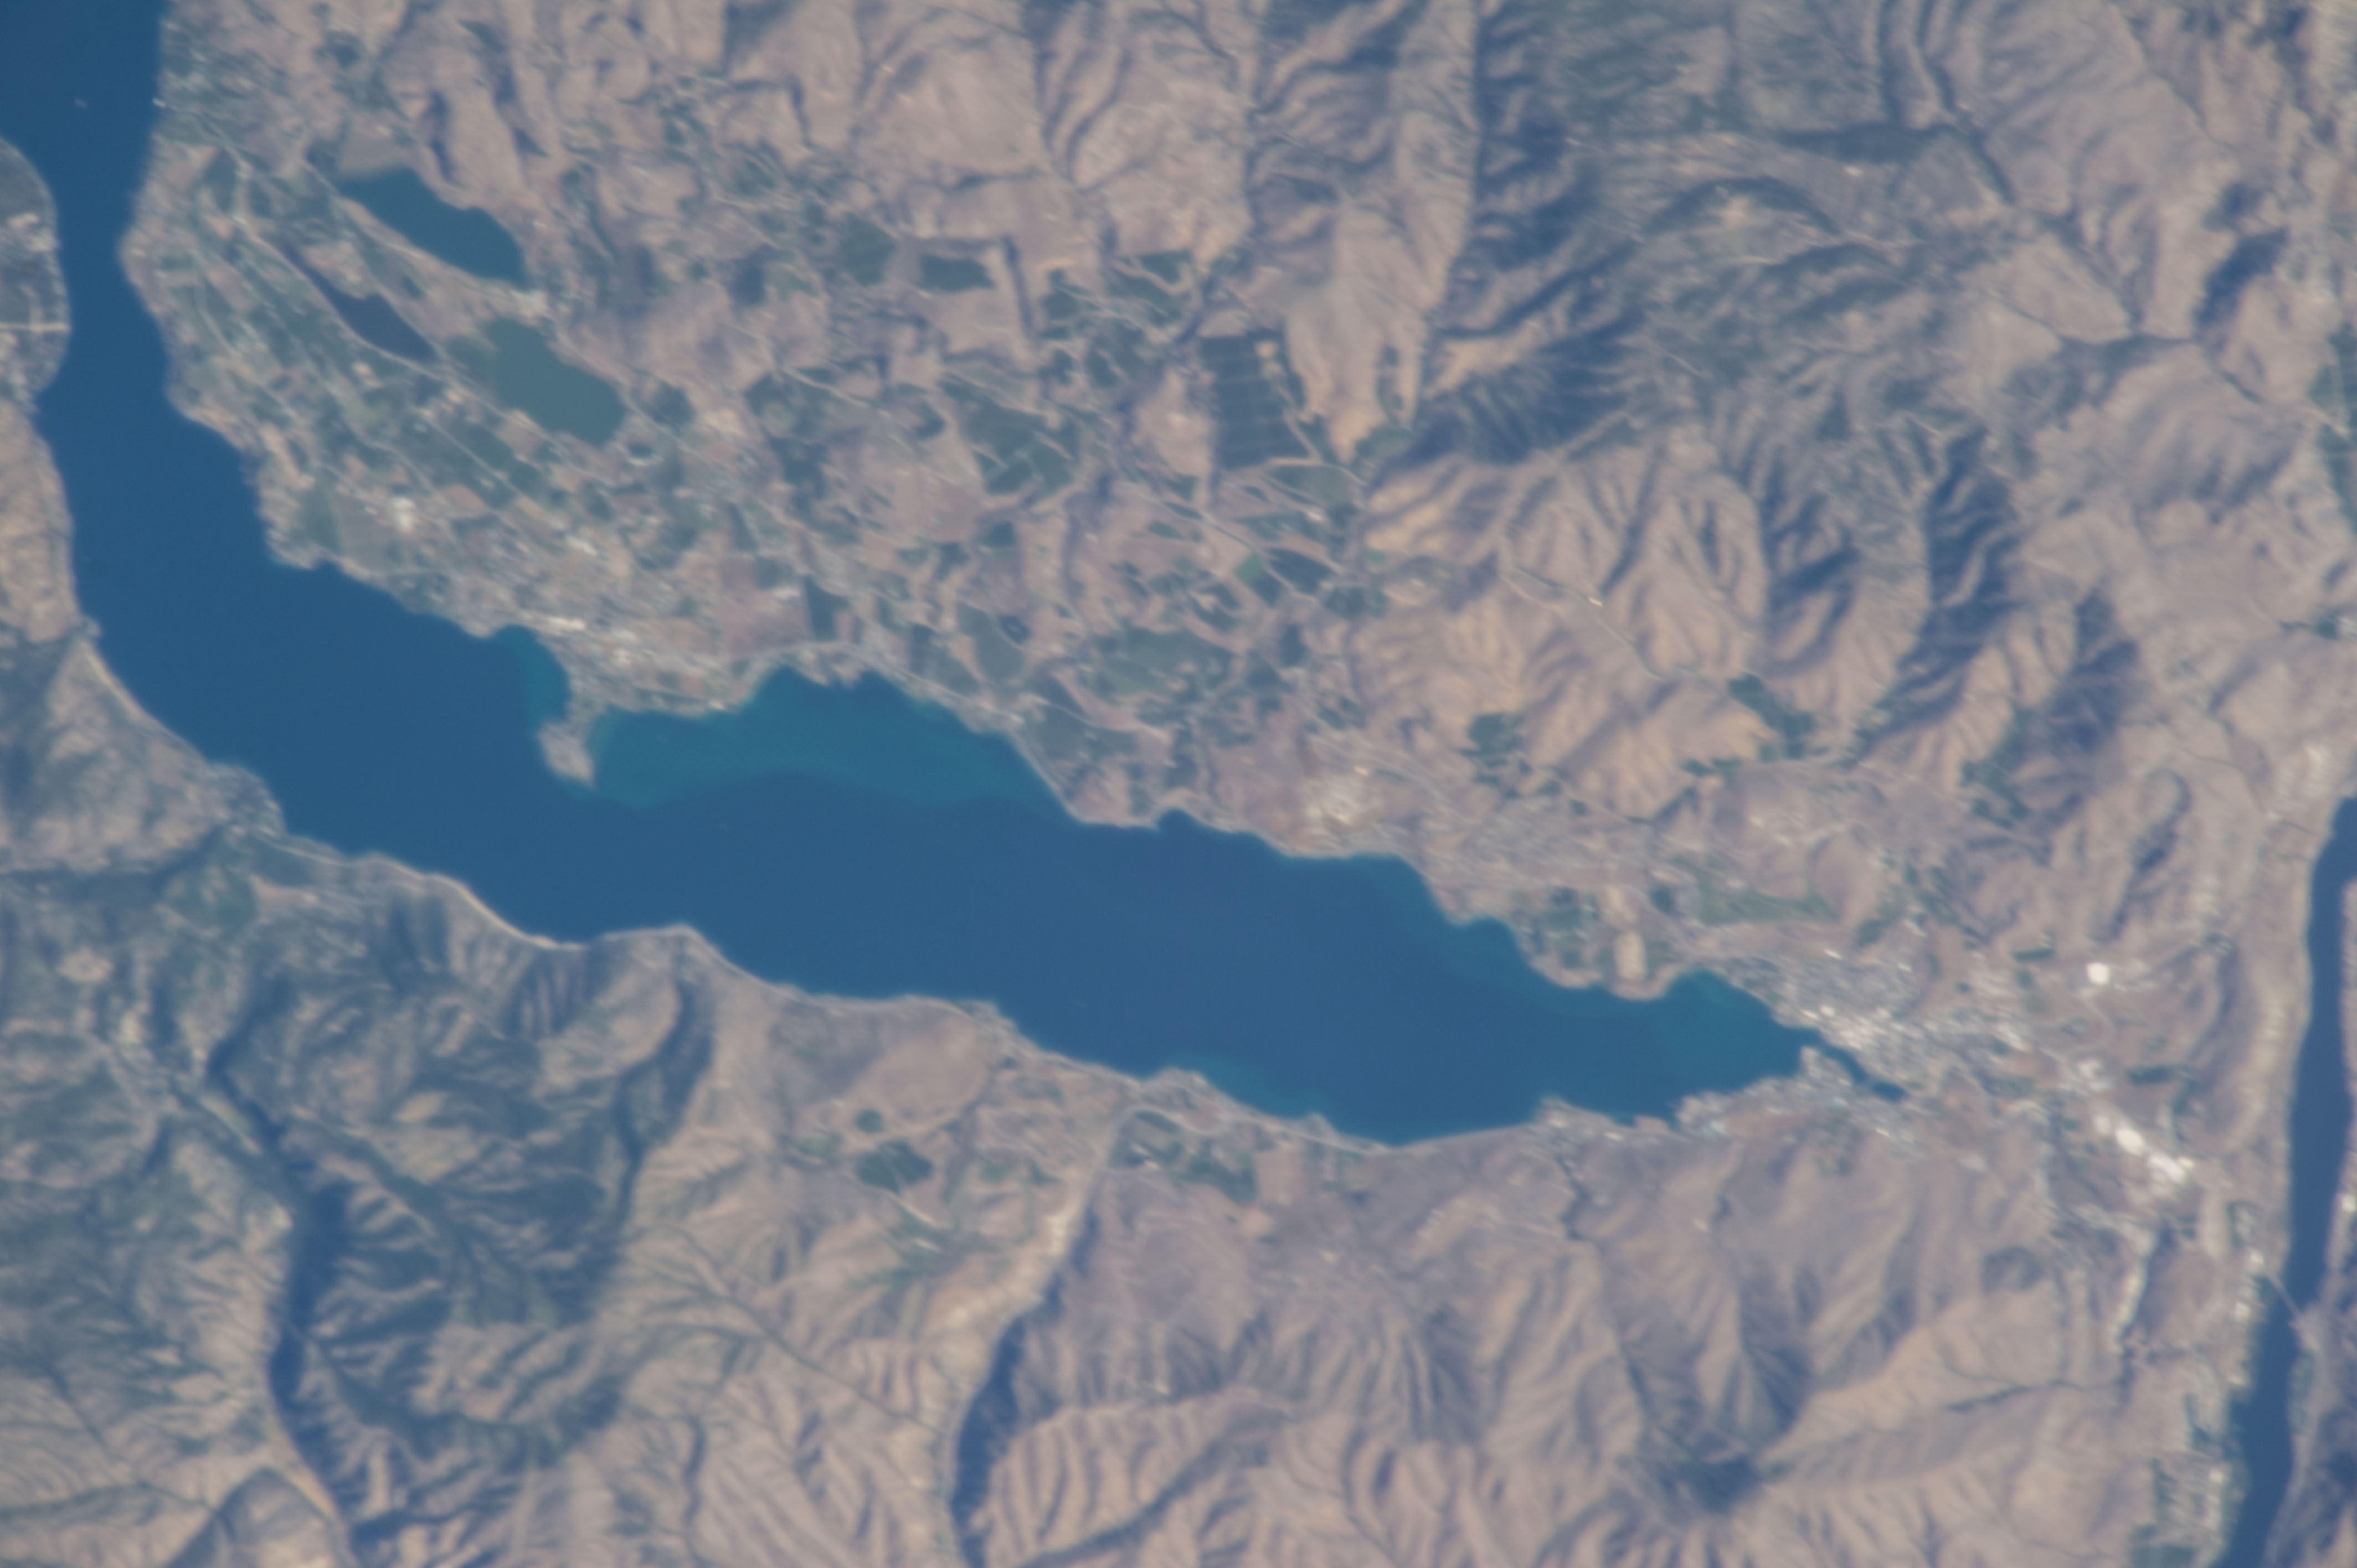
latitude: 47.9
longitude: -120.1
